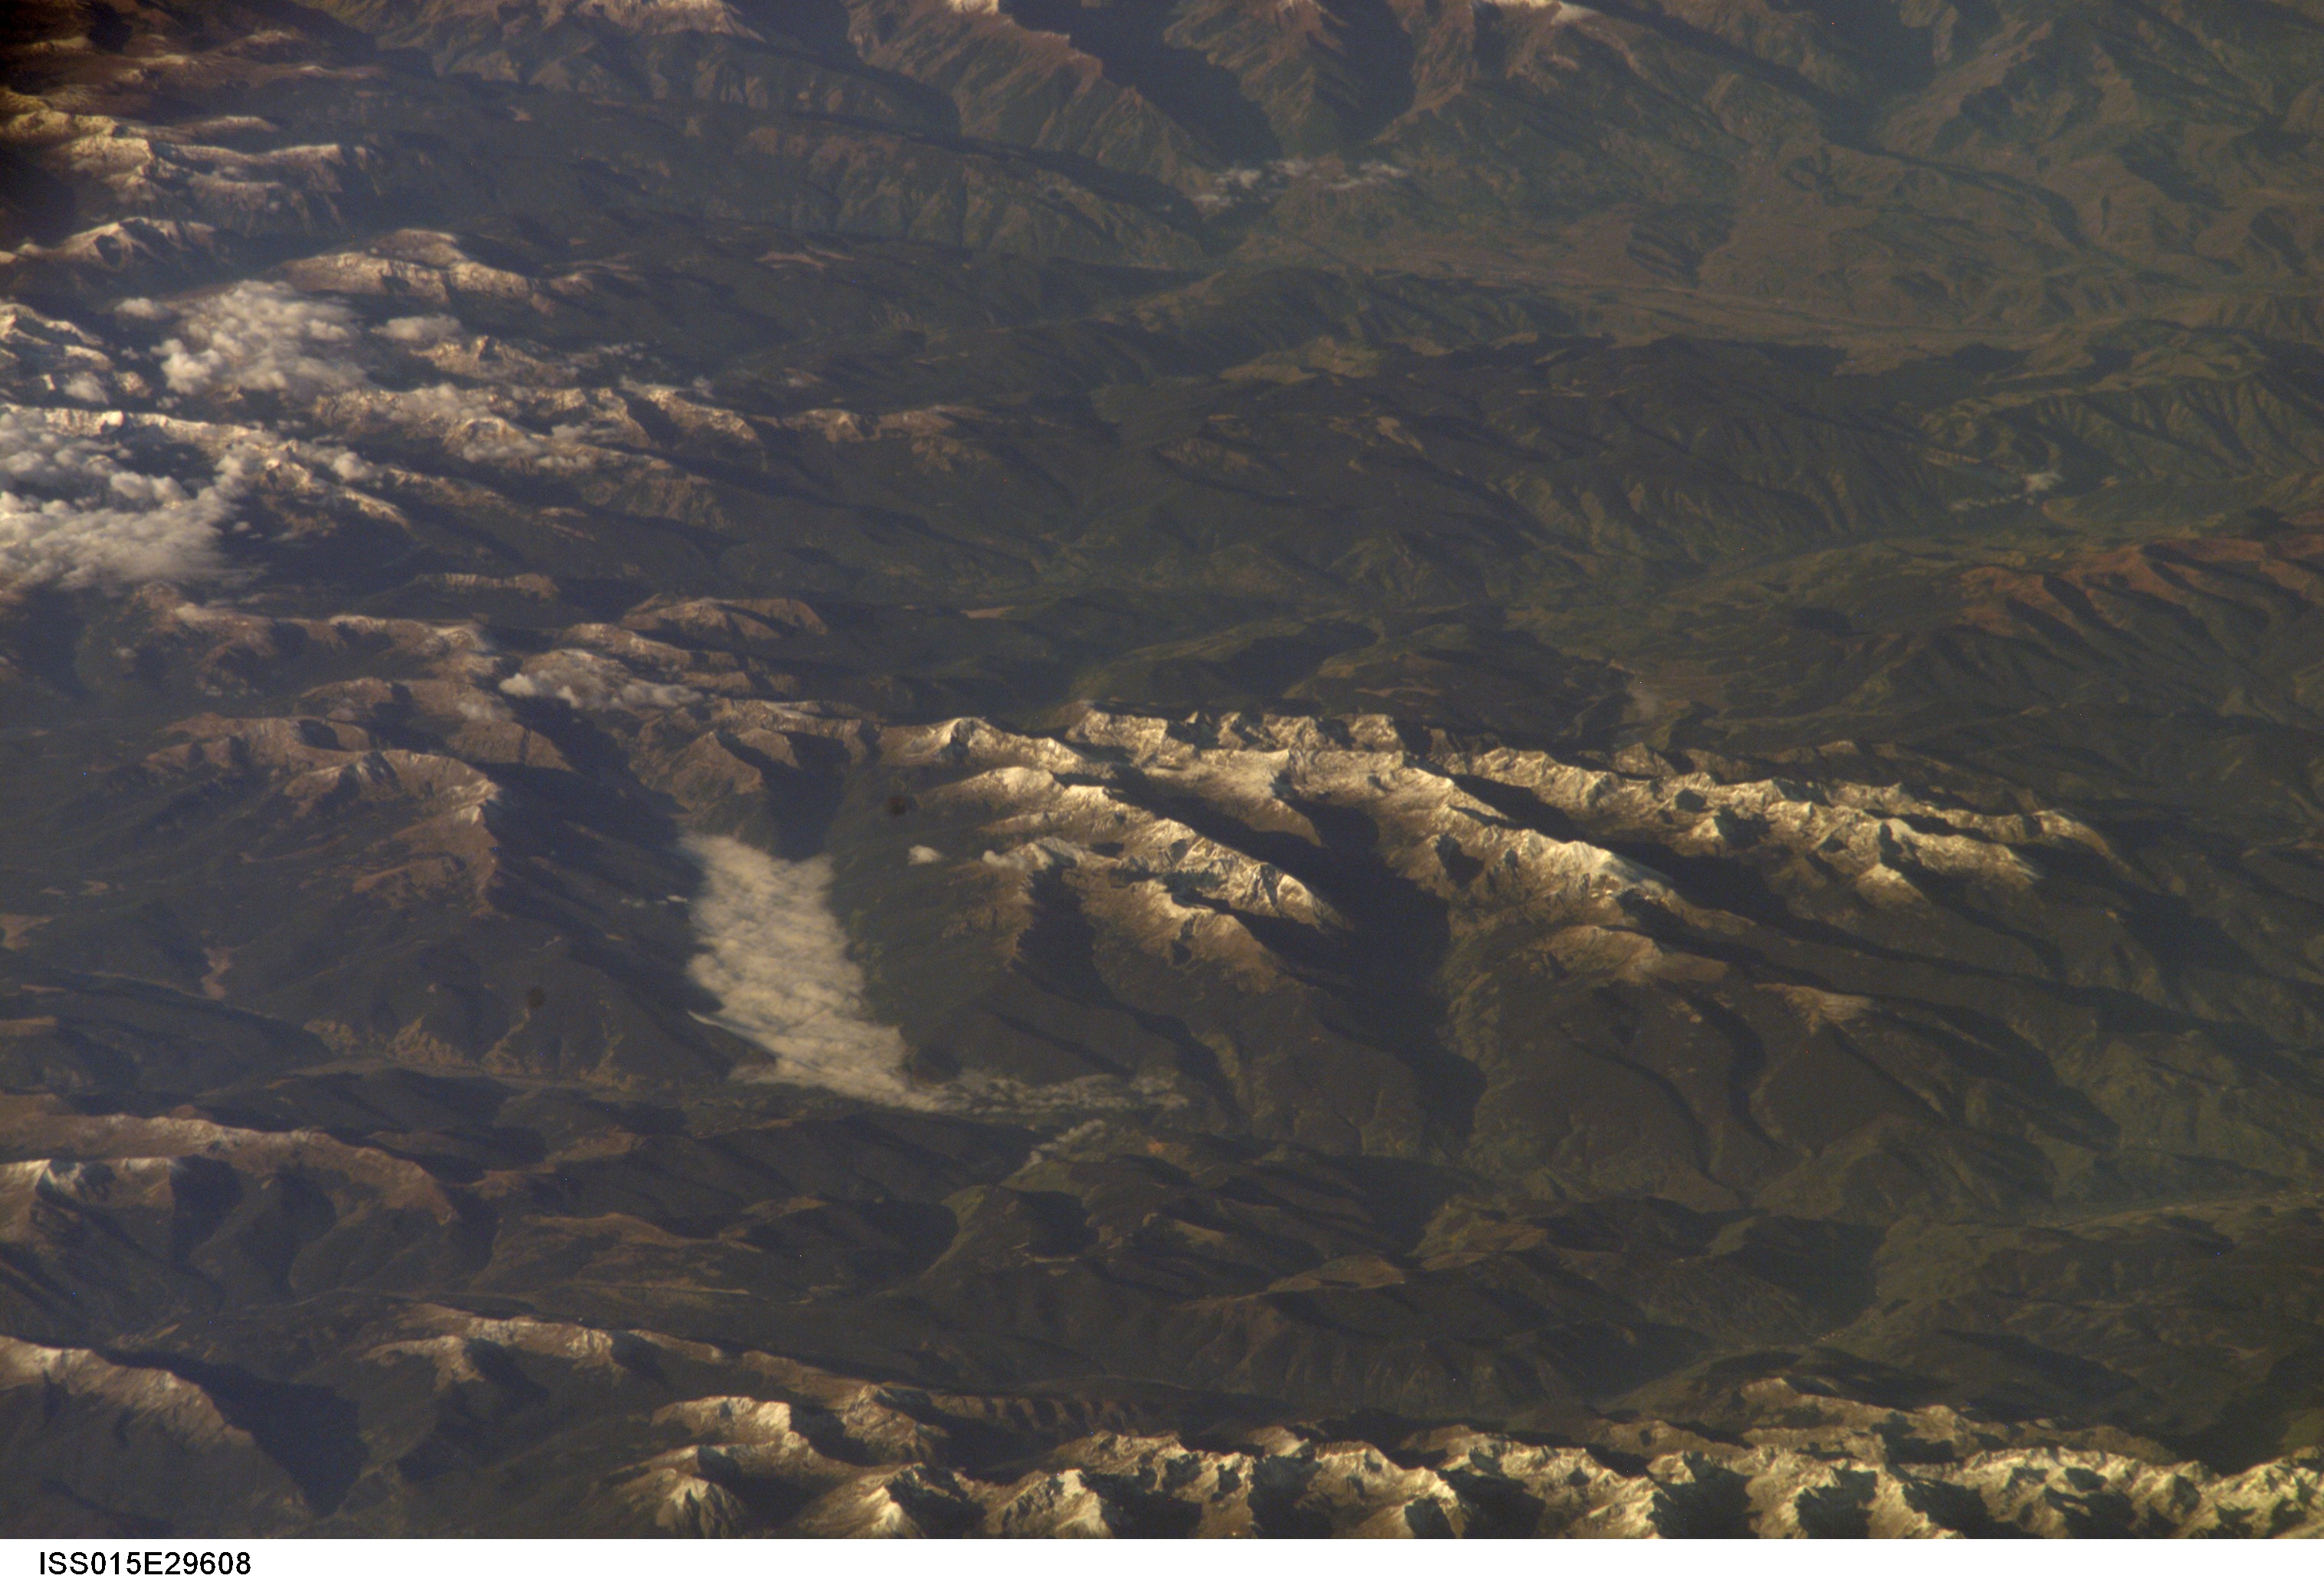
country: USA-COLORADO
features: SAWATCH RA., FOREST, VALLEYS
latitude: 39.0
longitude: -106.5
